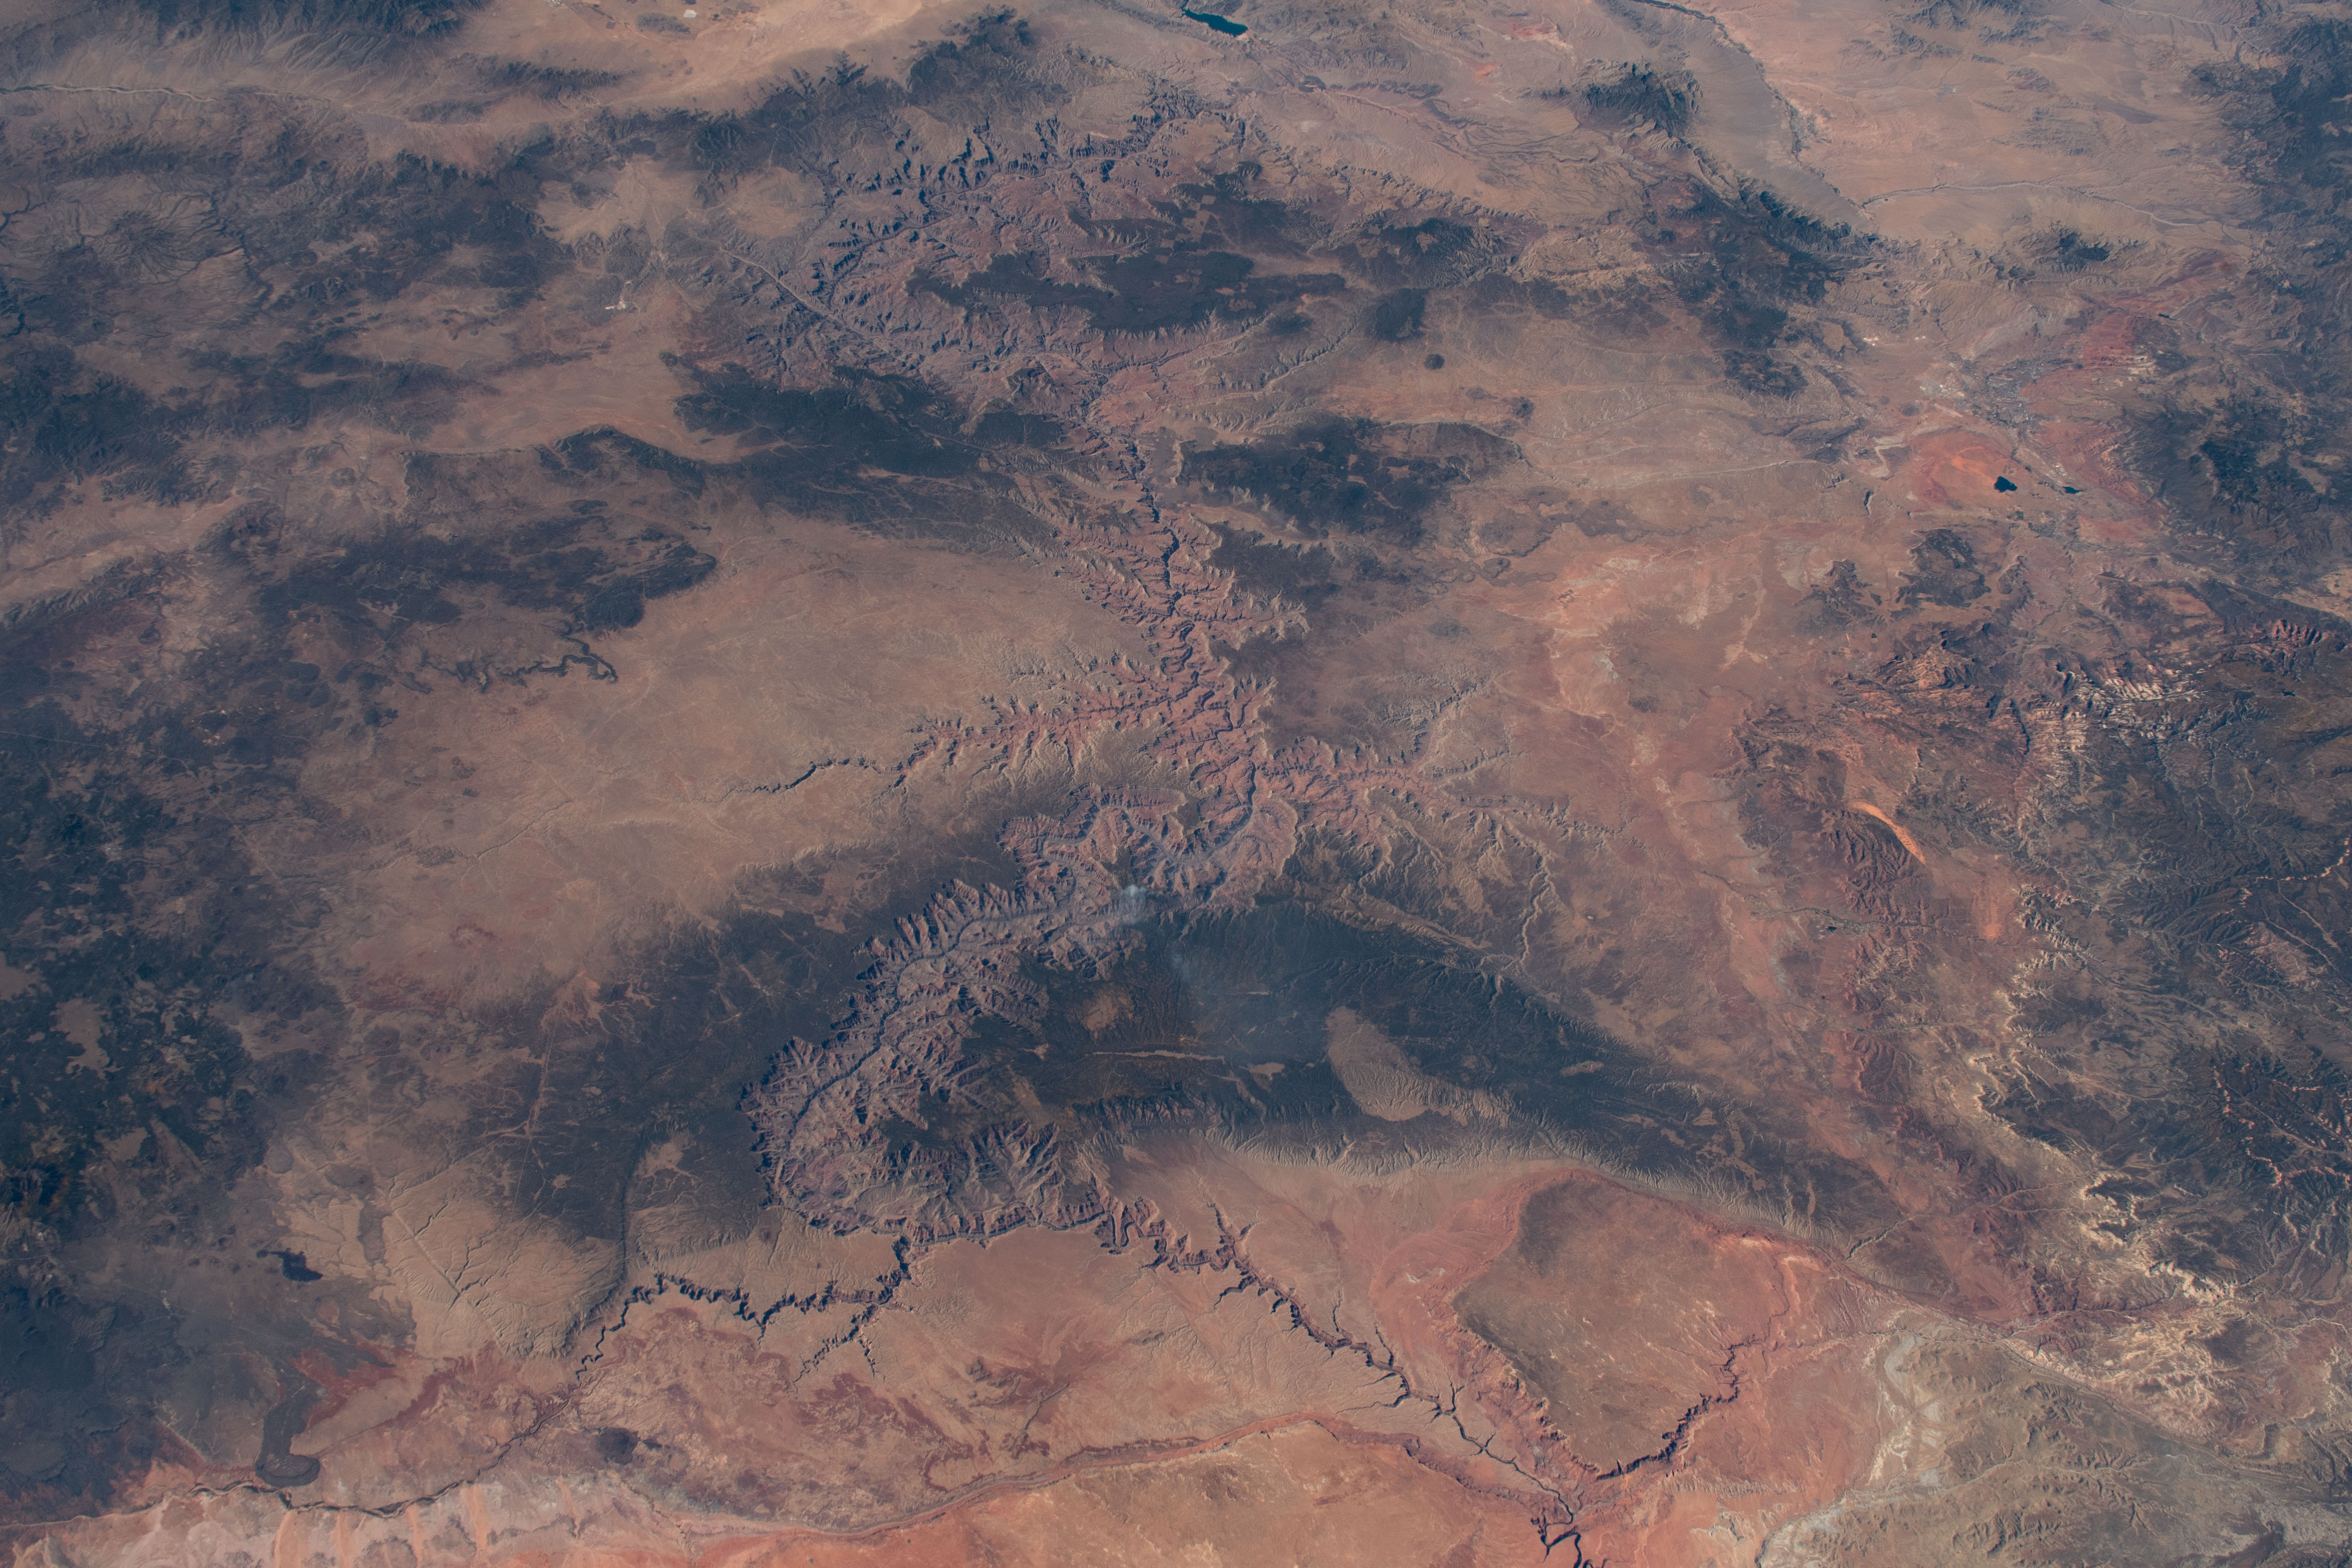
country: USA-ARIZONA
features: GRAND CANYON, MOUNT TRUMBULL, VOLCAN'S THRONE, KAIBAB PLATEAU HP
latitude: 36.5
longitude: -112.5
